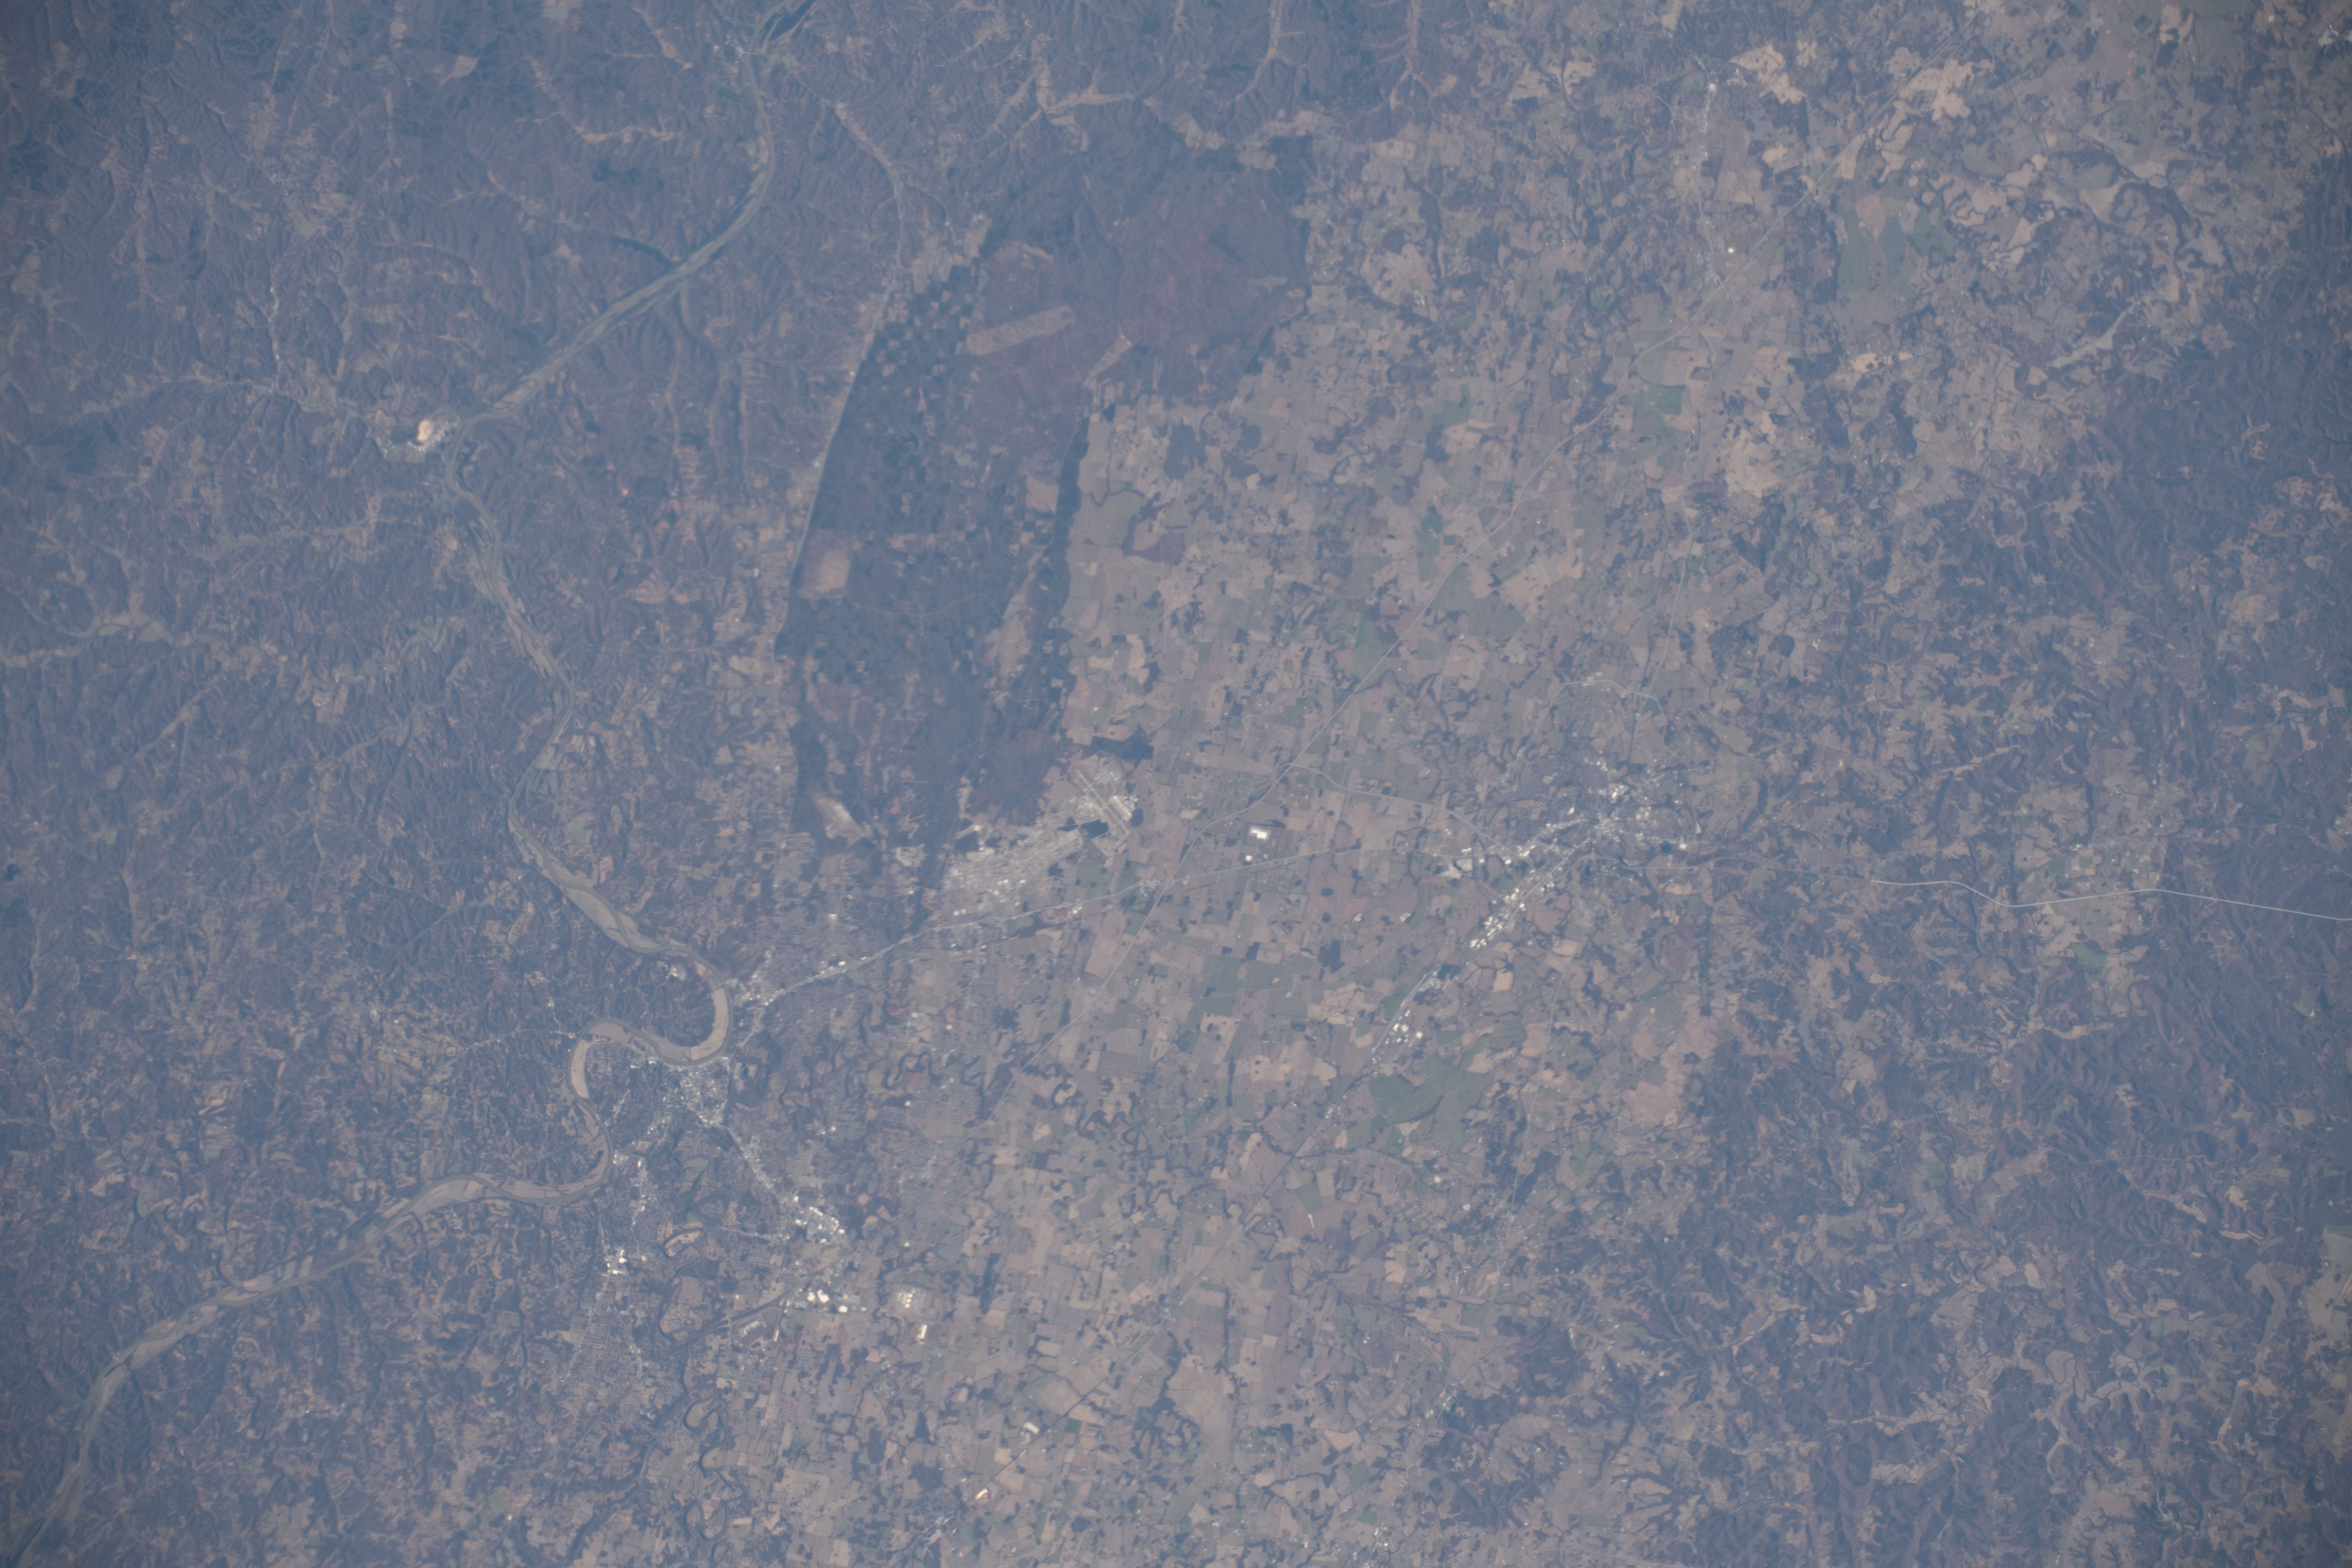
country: USA-KENTUCKY
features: FORT CAMPBELL, CUMBERLAND RIVER, HOPKINSVILLE, KENTUCKY, CLARKSVILLE, TENNESSEE
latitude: 36.7
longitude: -87.5
